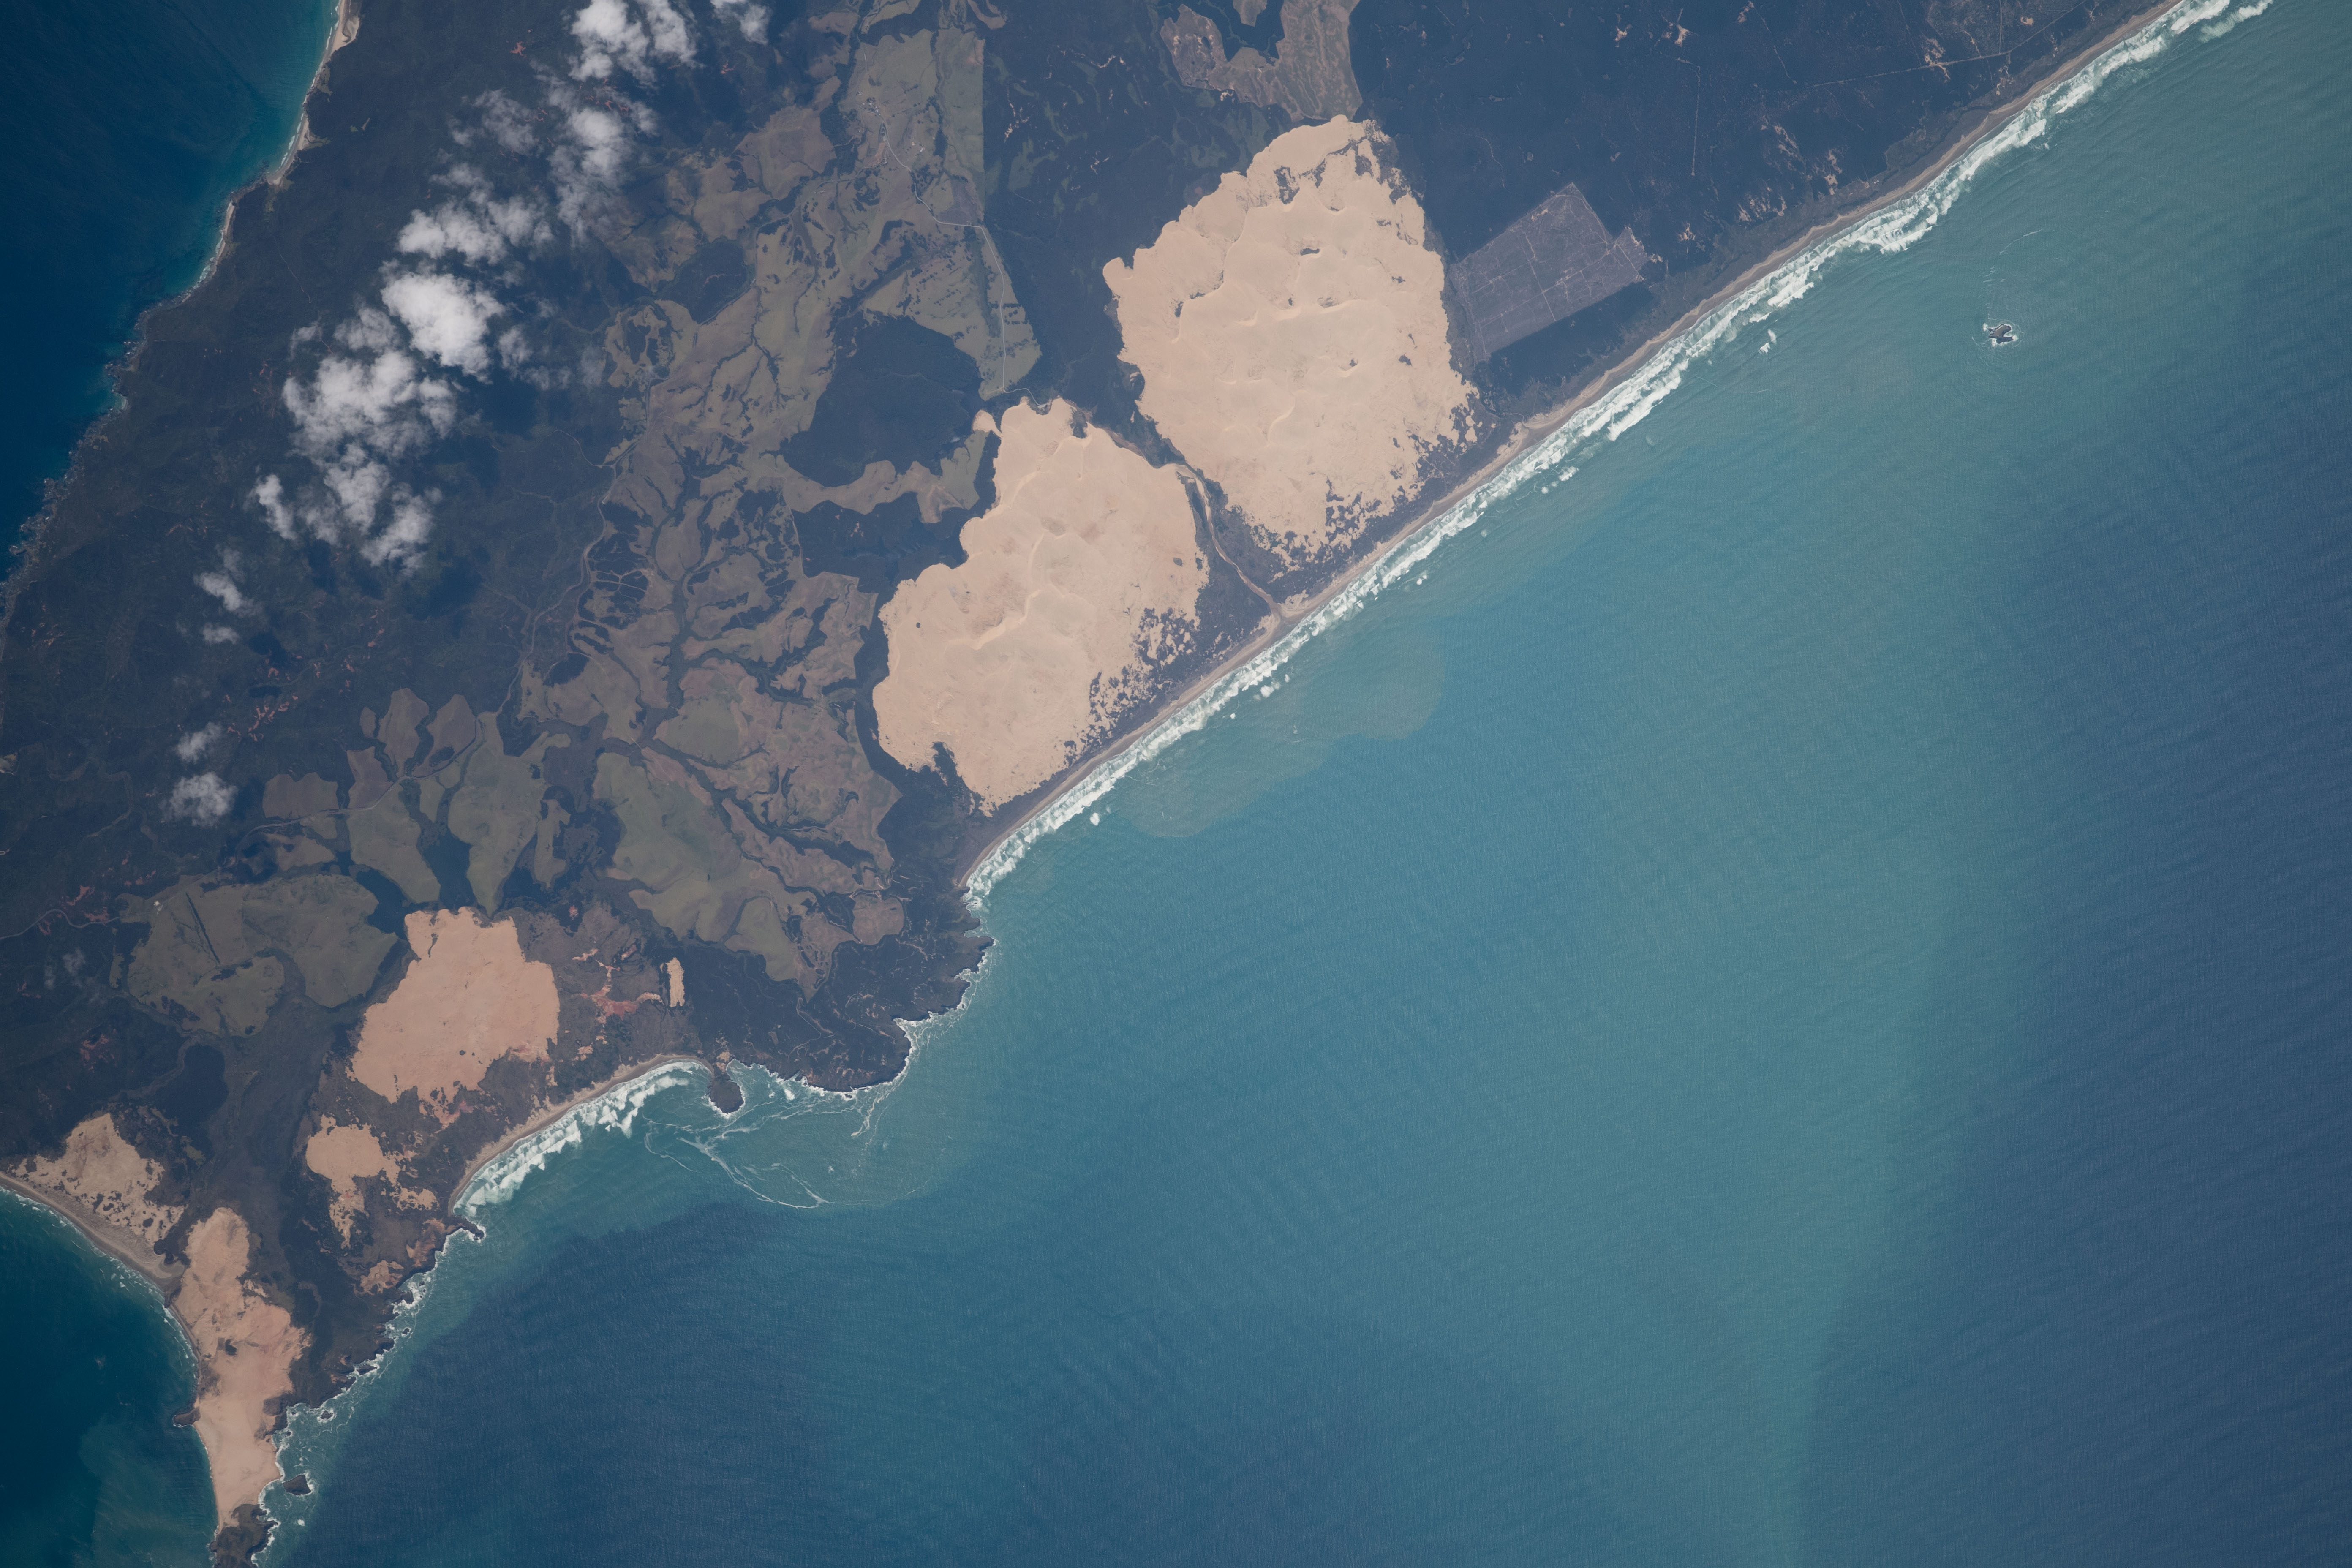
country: NEW ZEALAND-NI
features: LAKE NGAKEKETA,RUAKAWA BAY,TWILIGHT BEACH,NORTH ISLAND,TE WAIAWA BAY,AUPOURI PENINSULA,GIANT SAND DUNES
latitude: -34.5
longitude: 172.7
